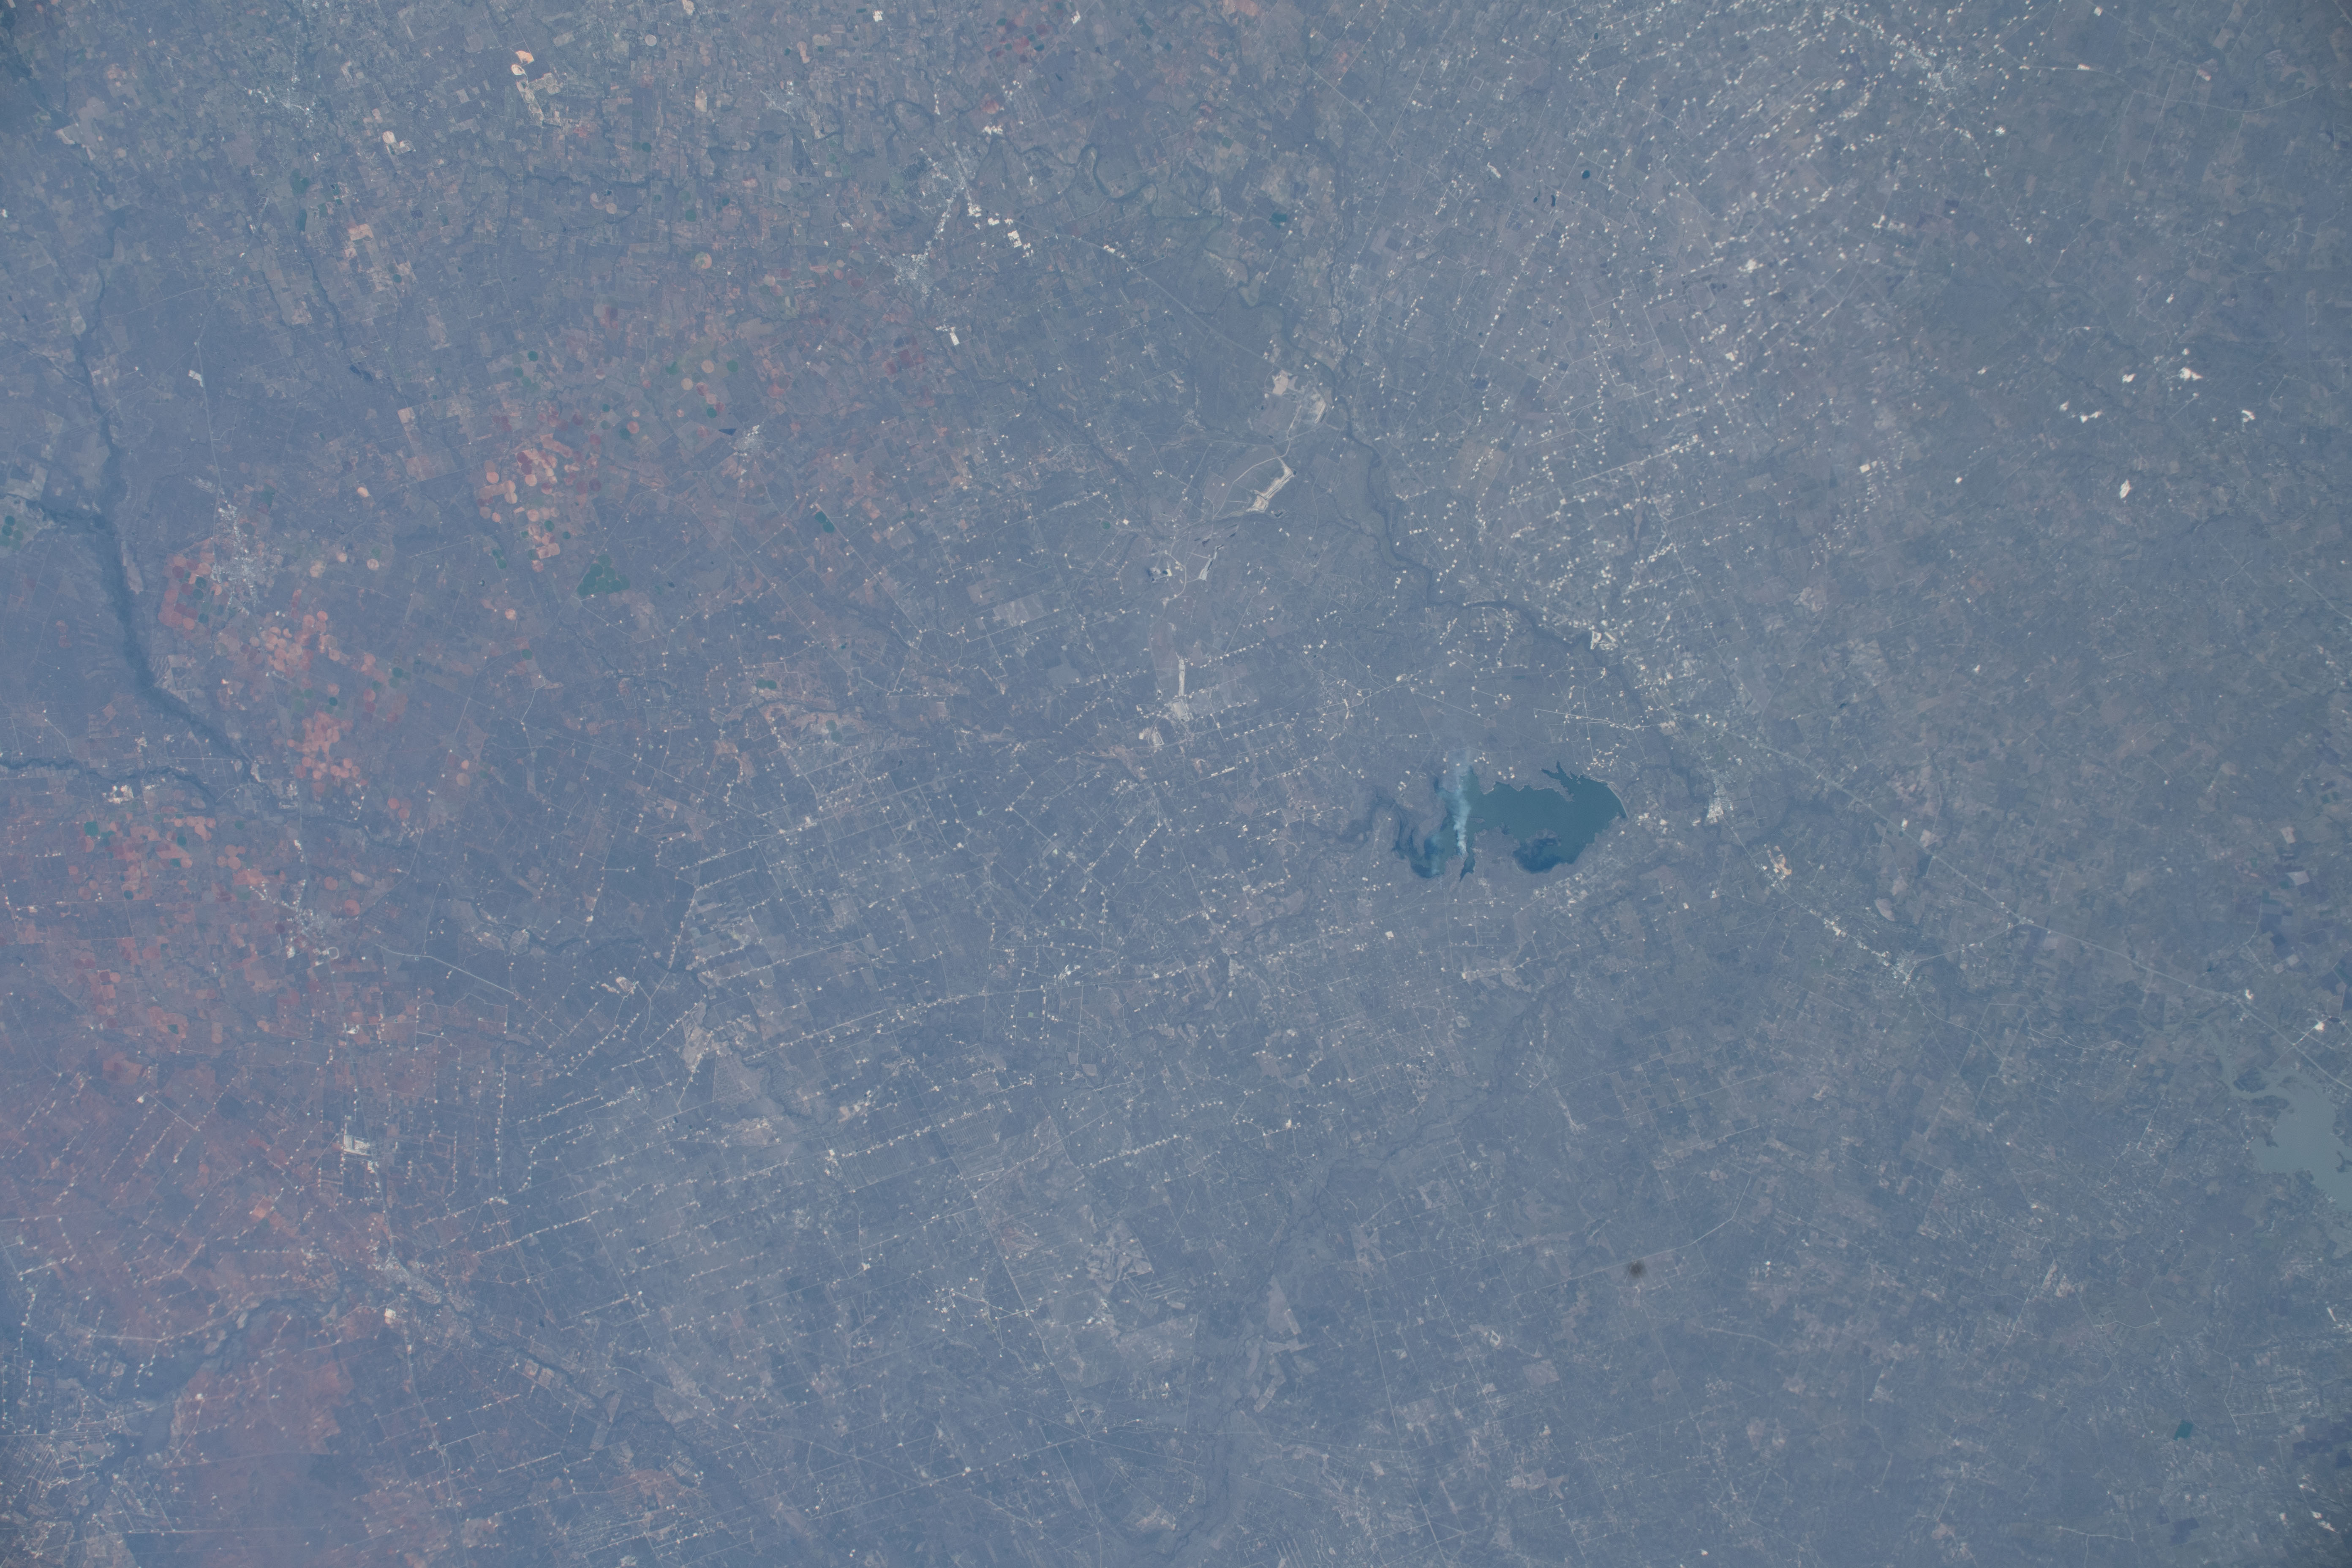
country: USA-TEXAS
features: CHOKE CANYON RESERVOIR
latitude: 28.5
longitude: -98.5
